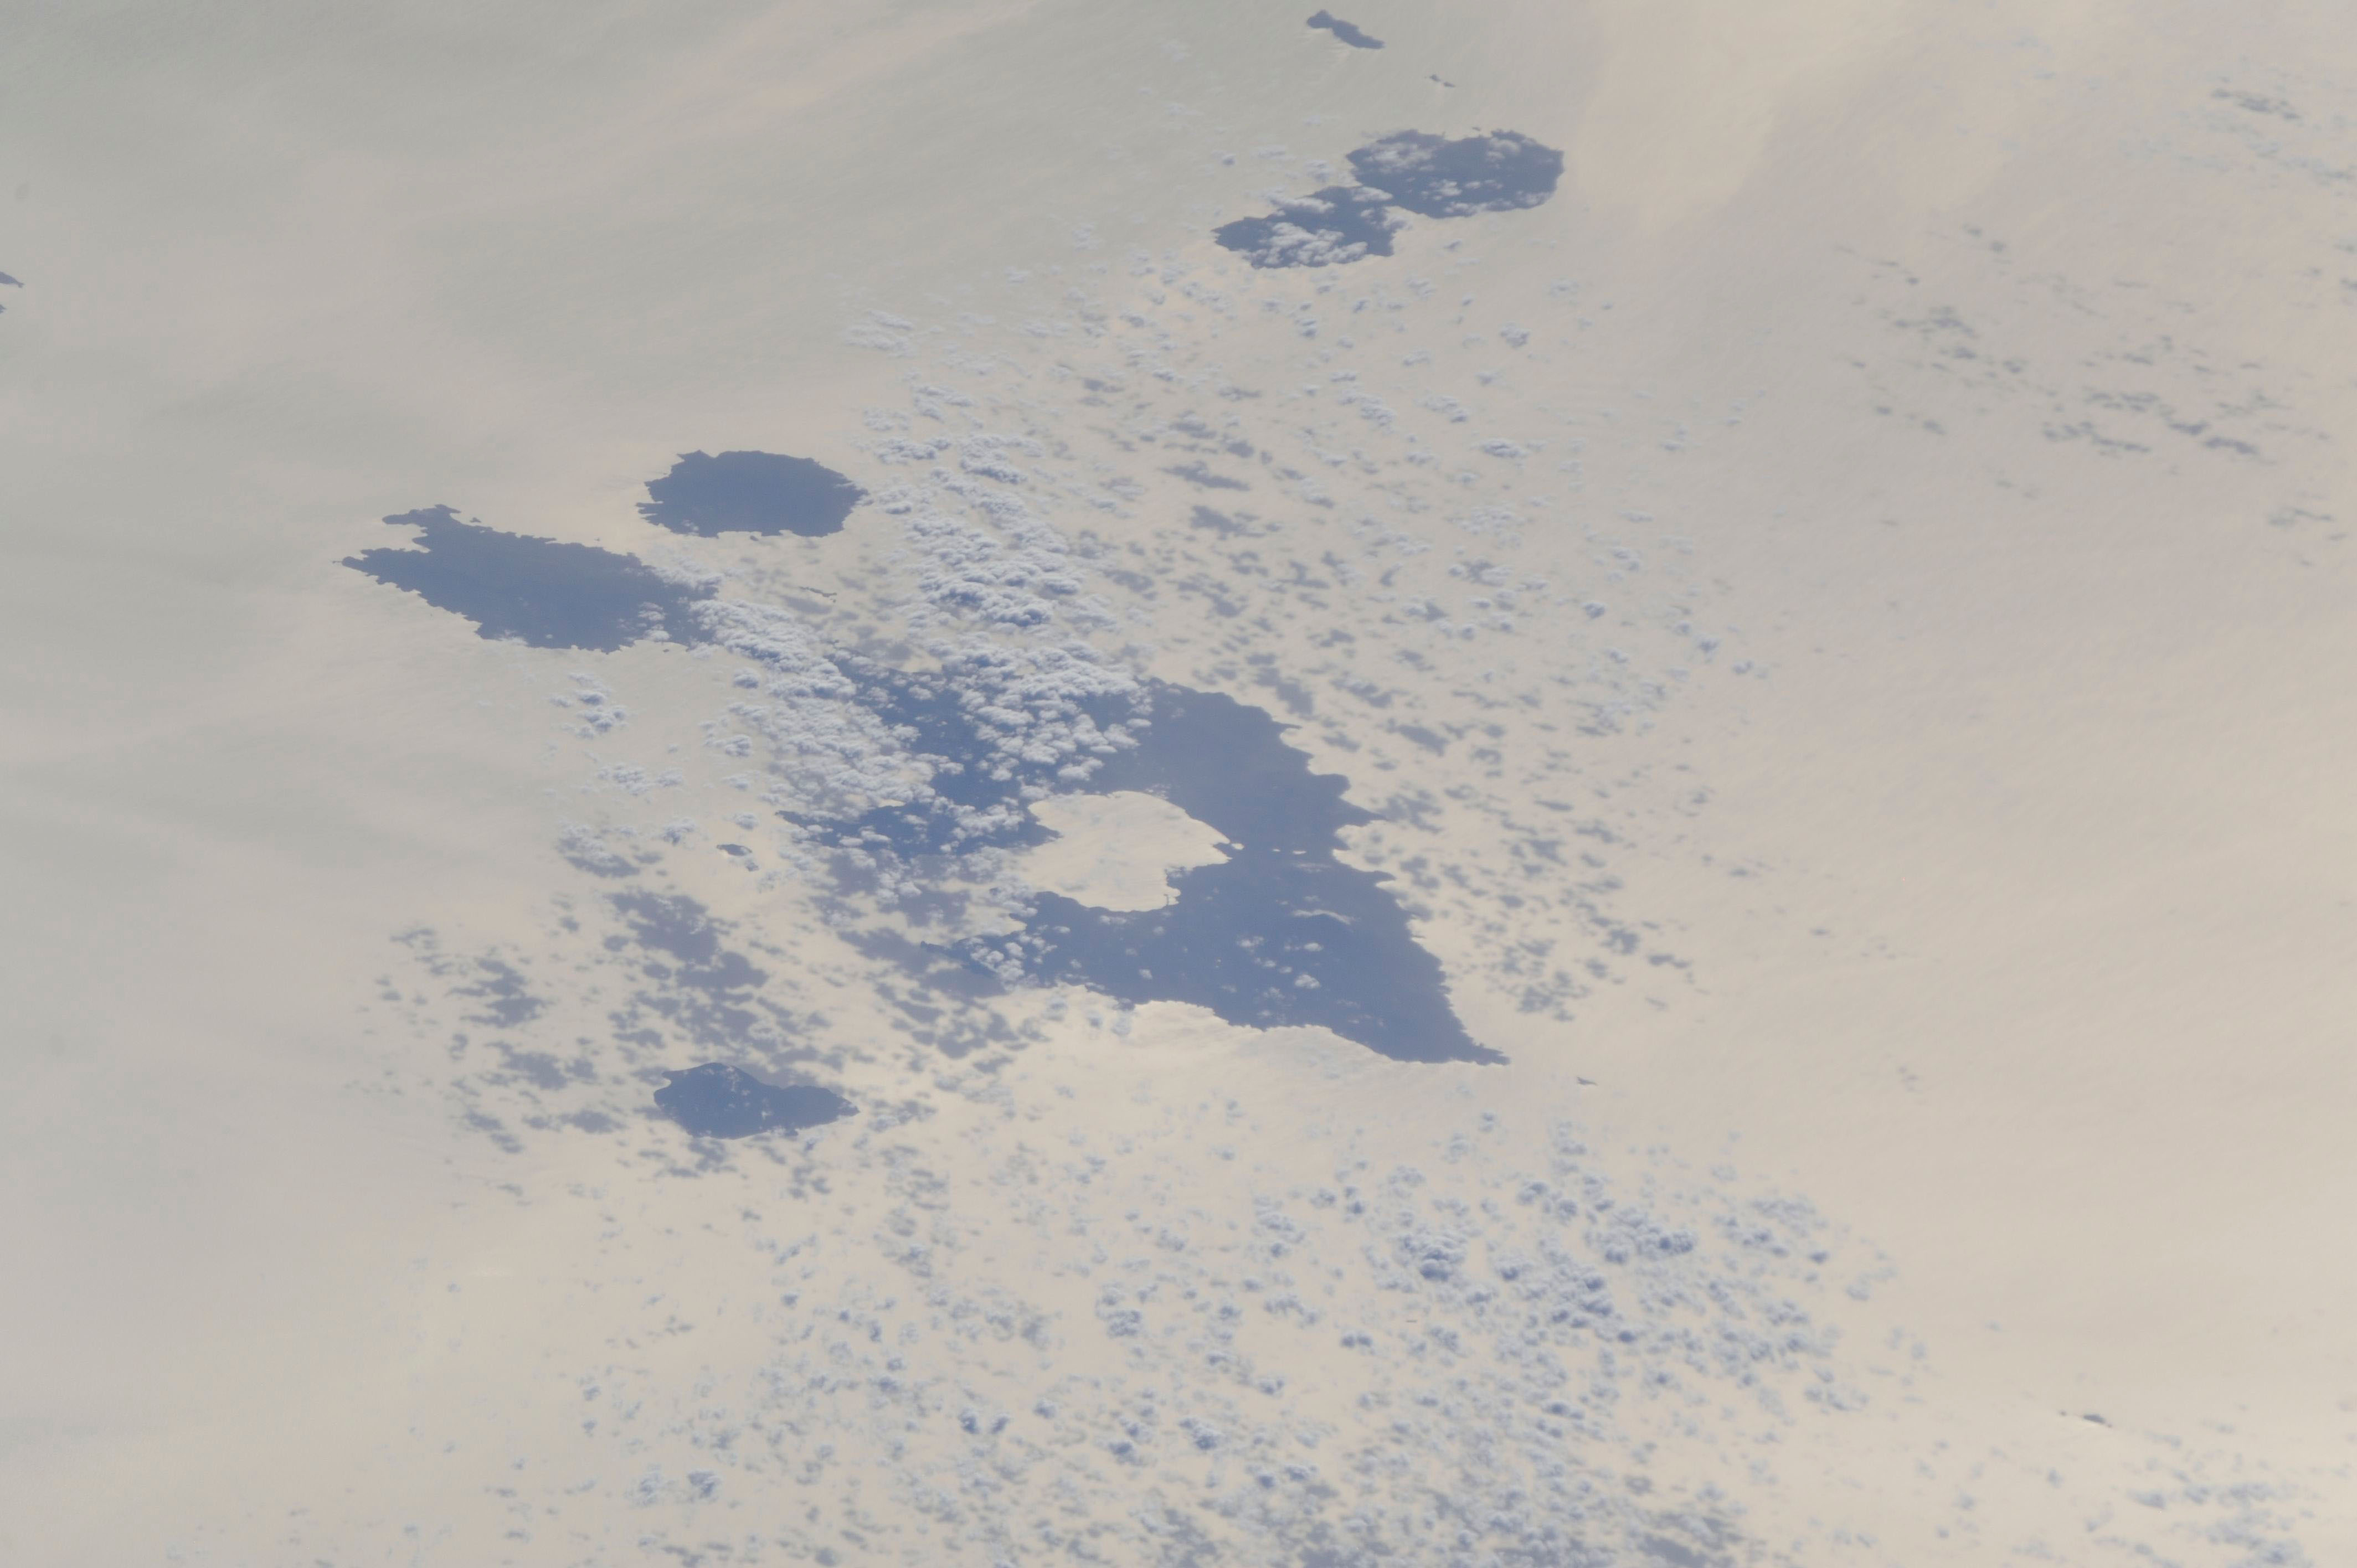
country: GREECE
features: MILOS ISLAND, POPULATED AREA, COAST, MEDITERRANEAN SEA, DRY LAND
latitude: 36.7
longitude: 24.5
